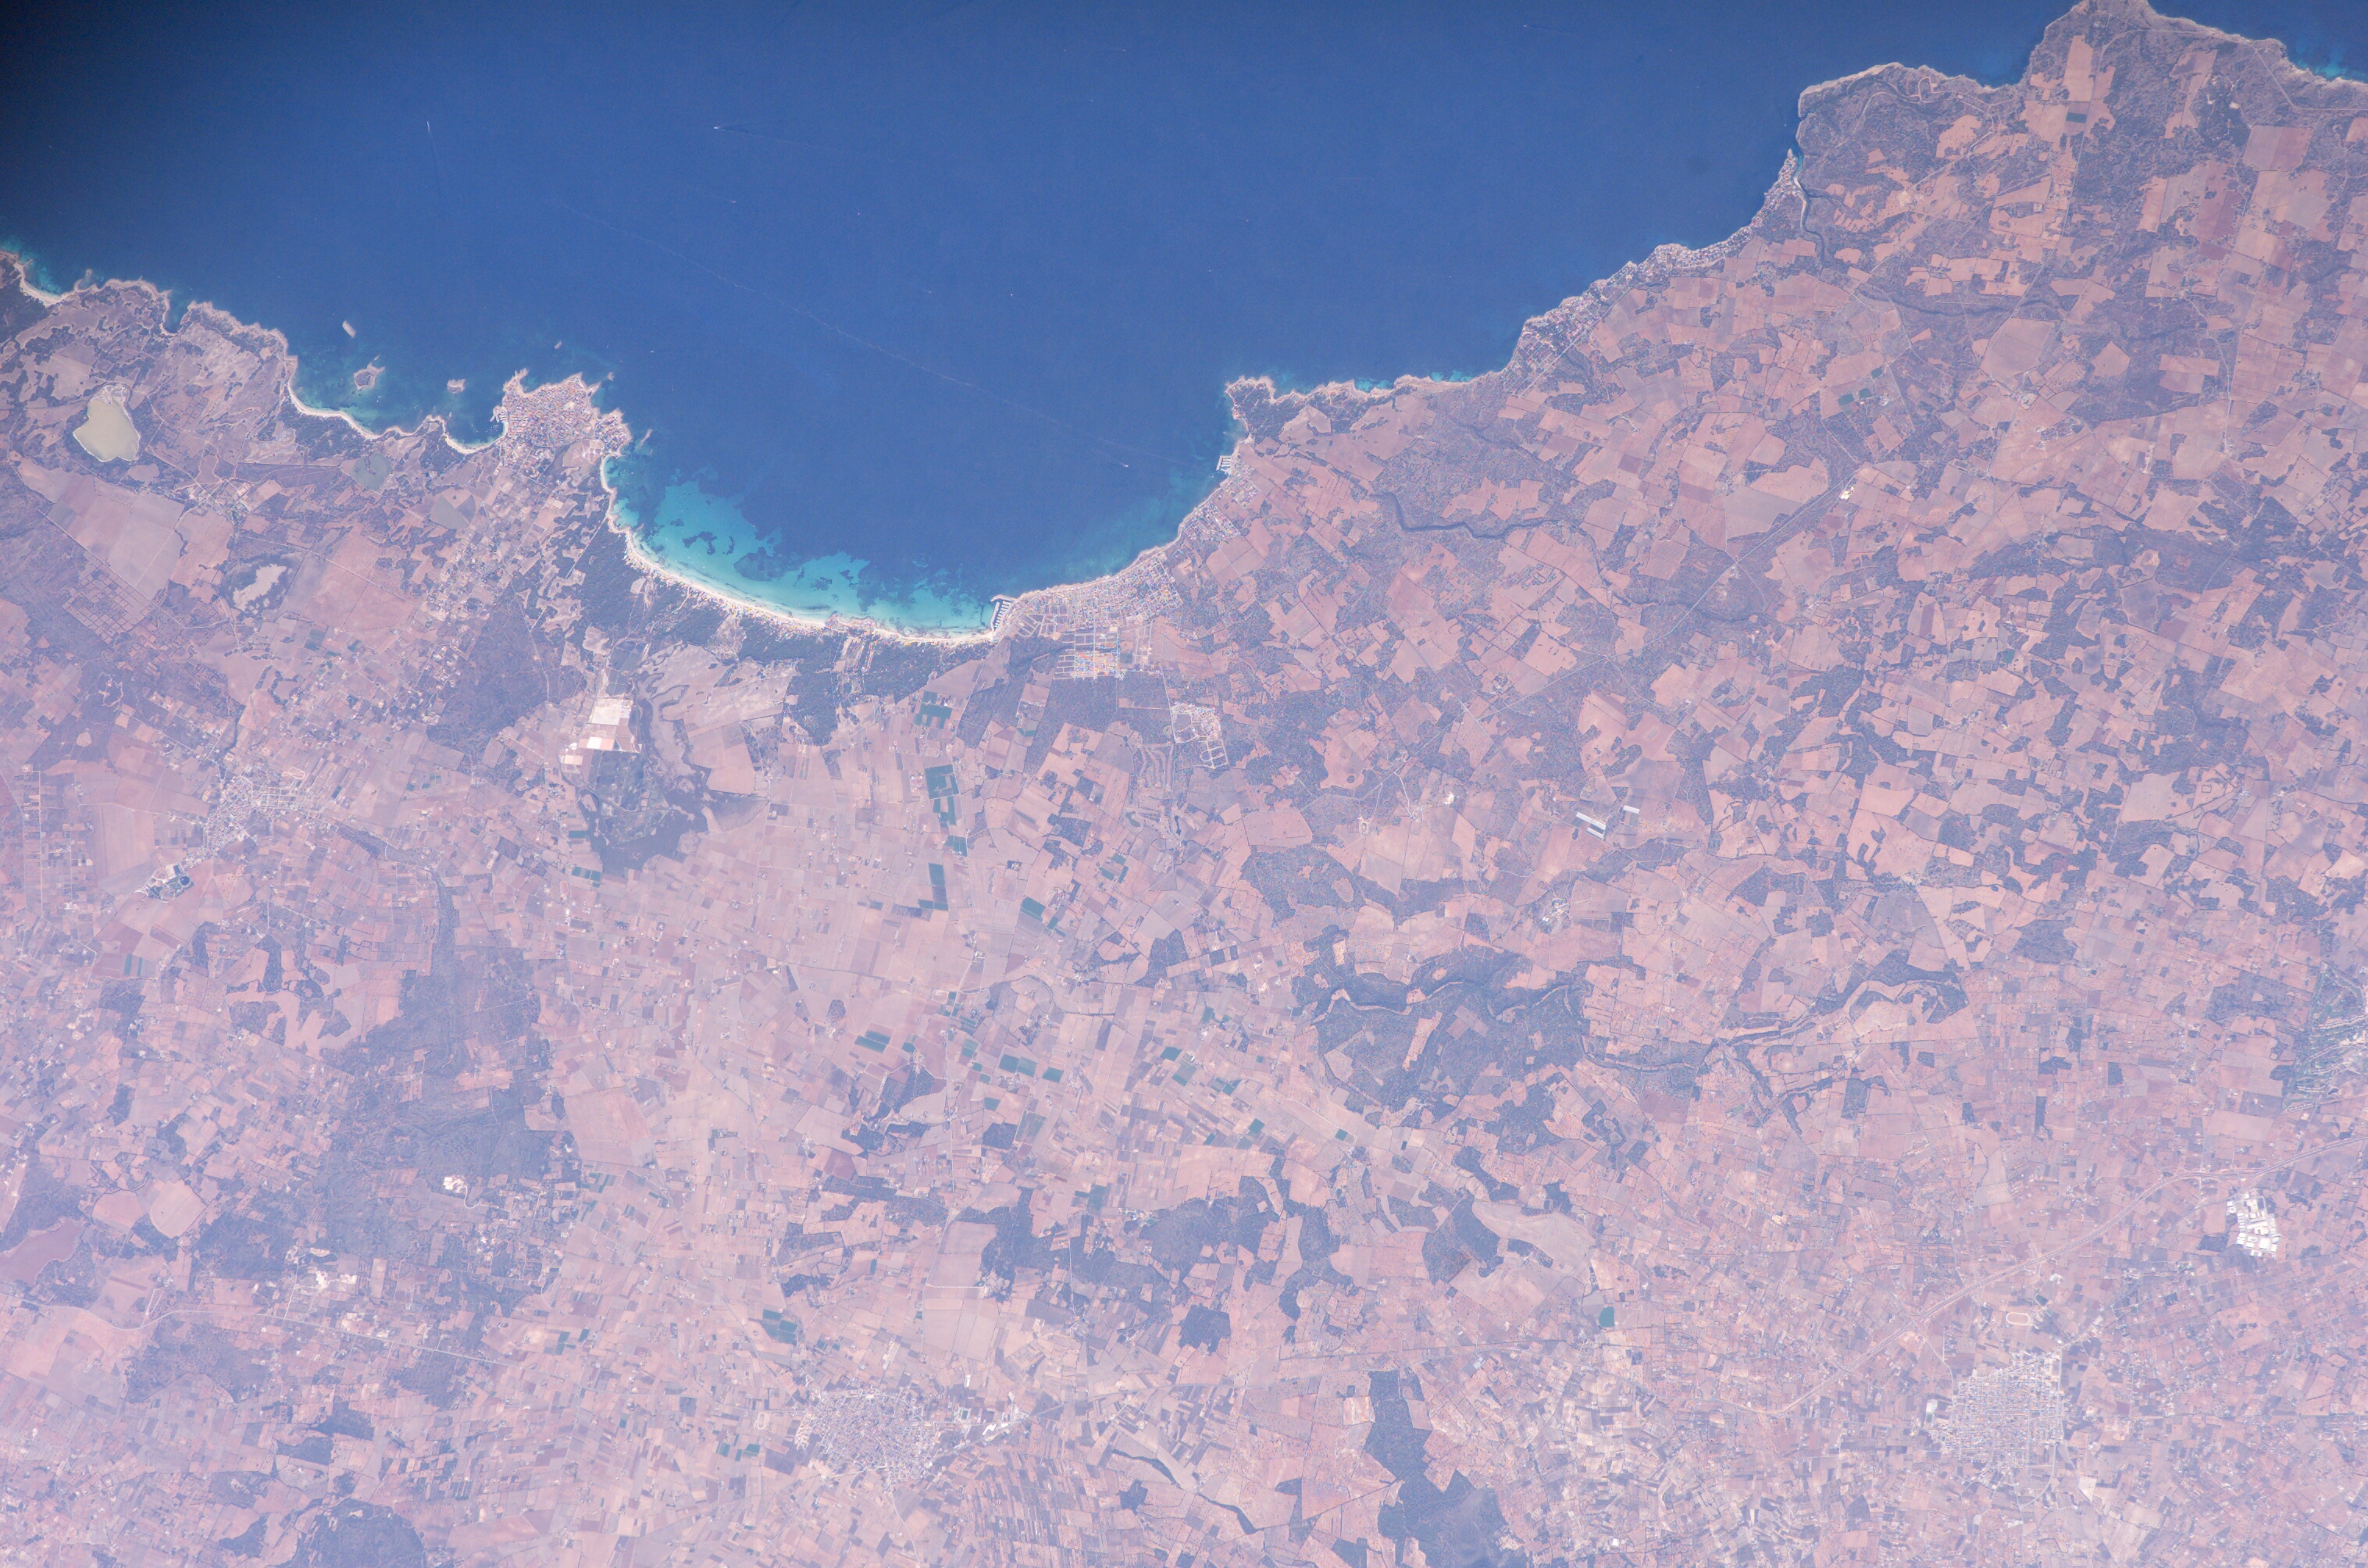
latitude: 39.3
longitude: 2.9
